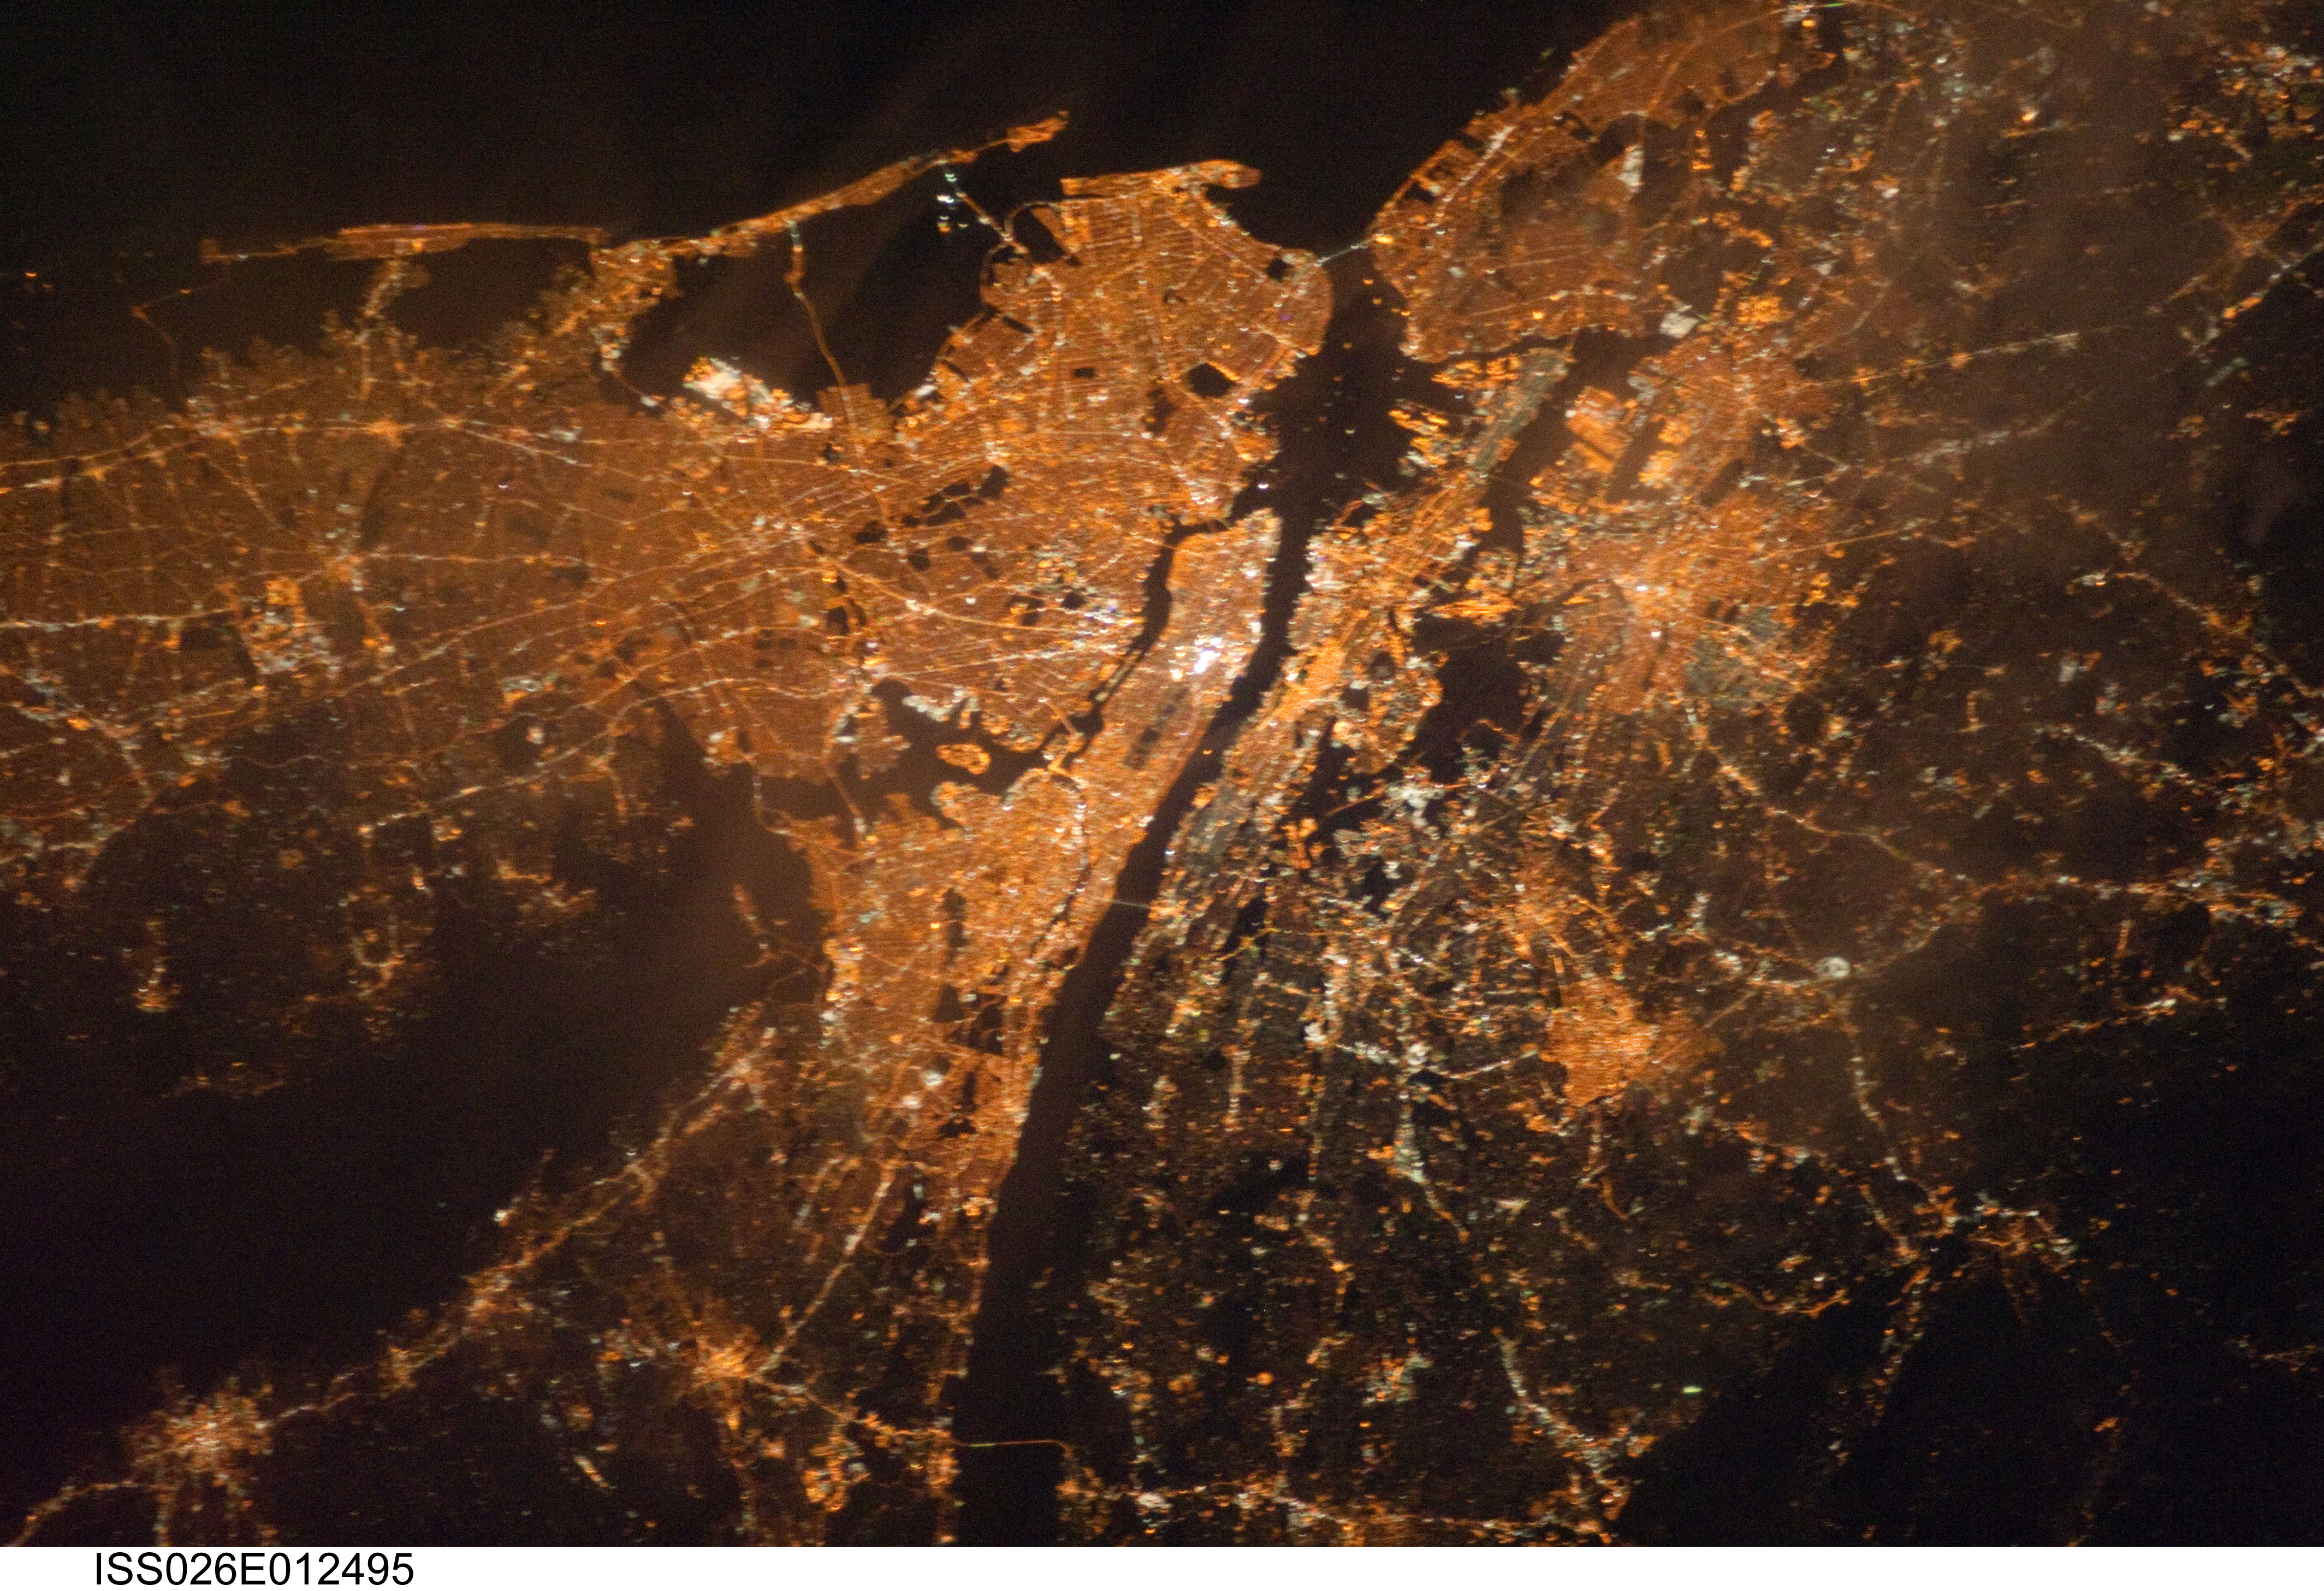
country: USA-NEW JERSEY
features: NEW YORK CITY, NEWARK AT NIGHT
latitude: 40.8
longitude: -74.0
